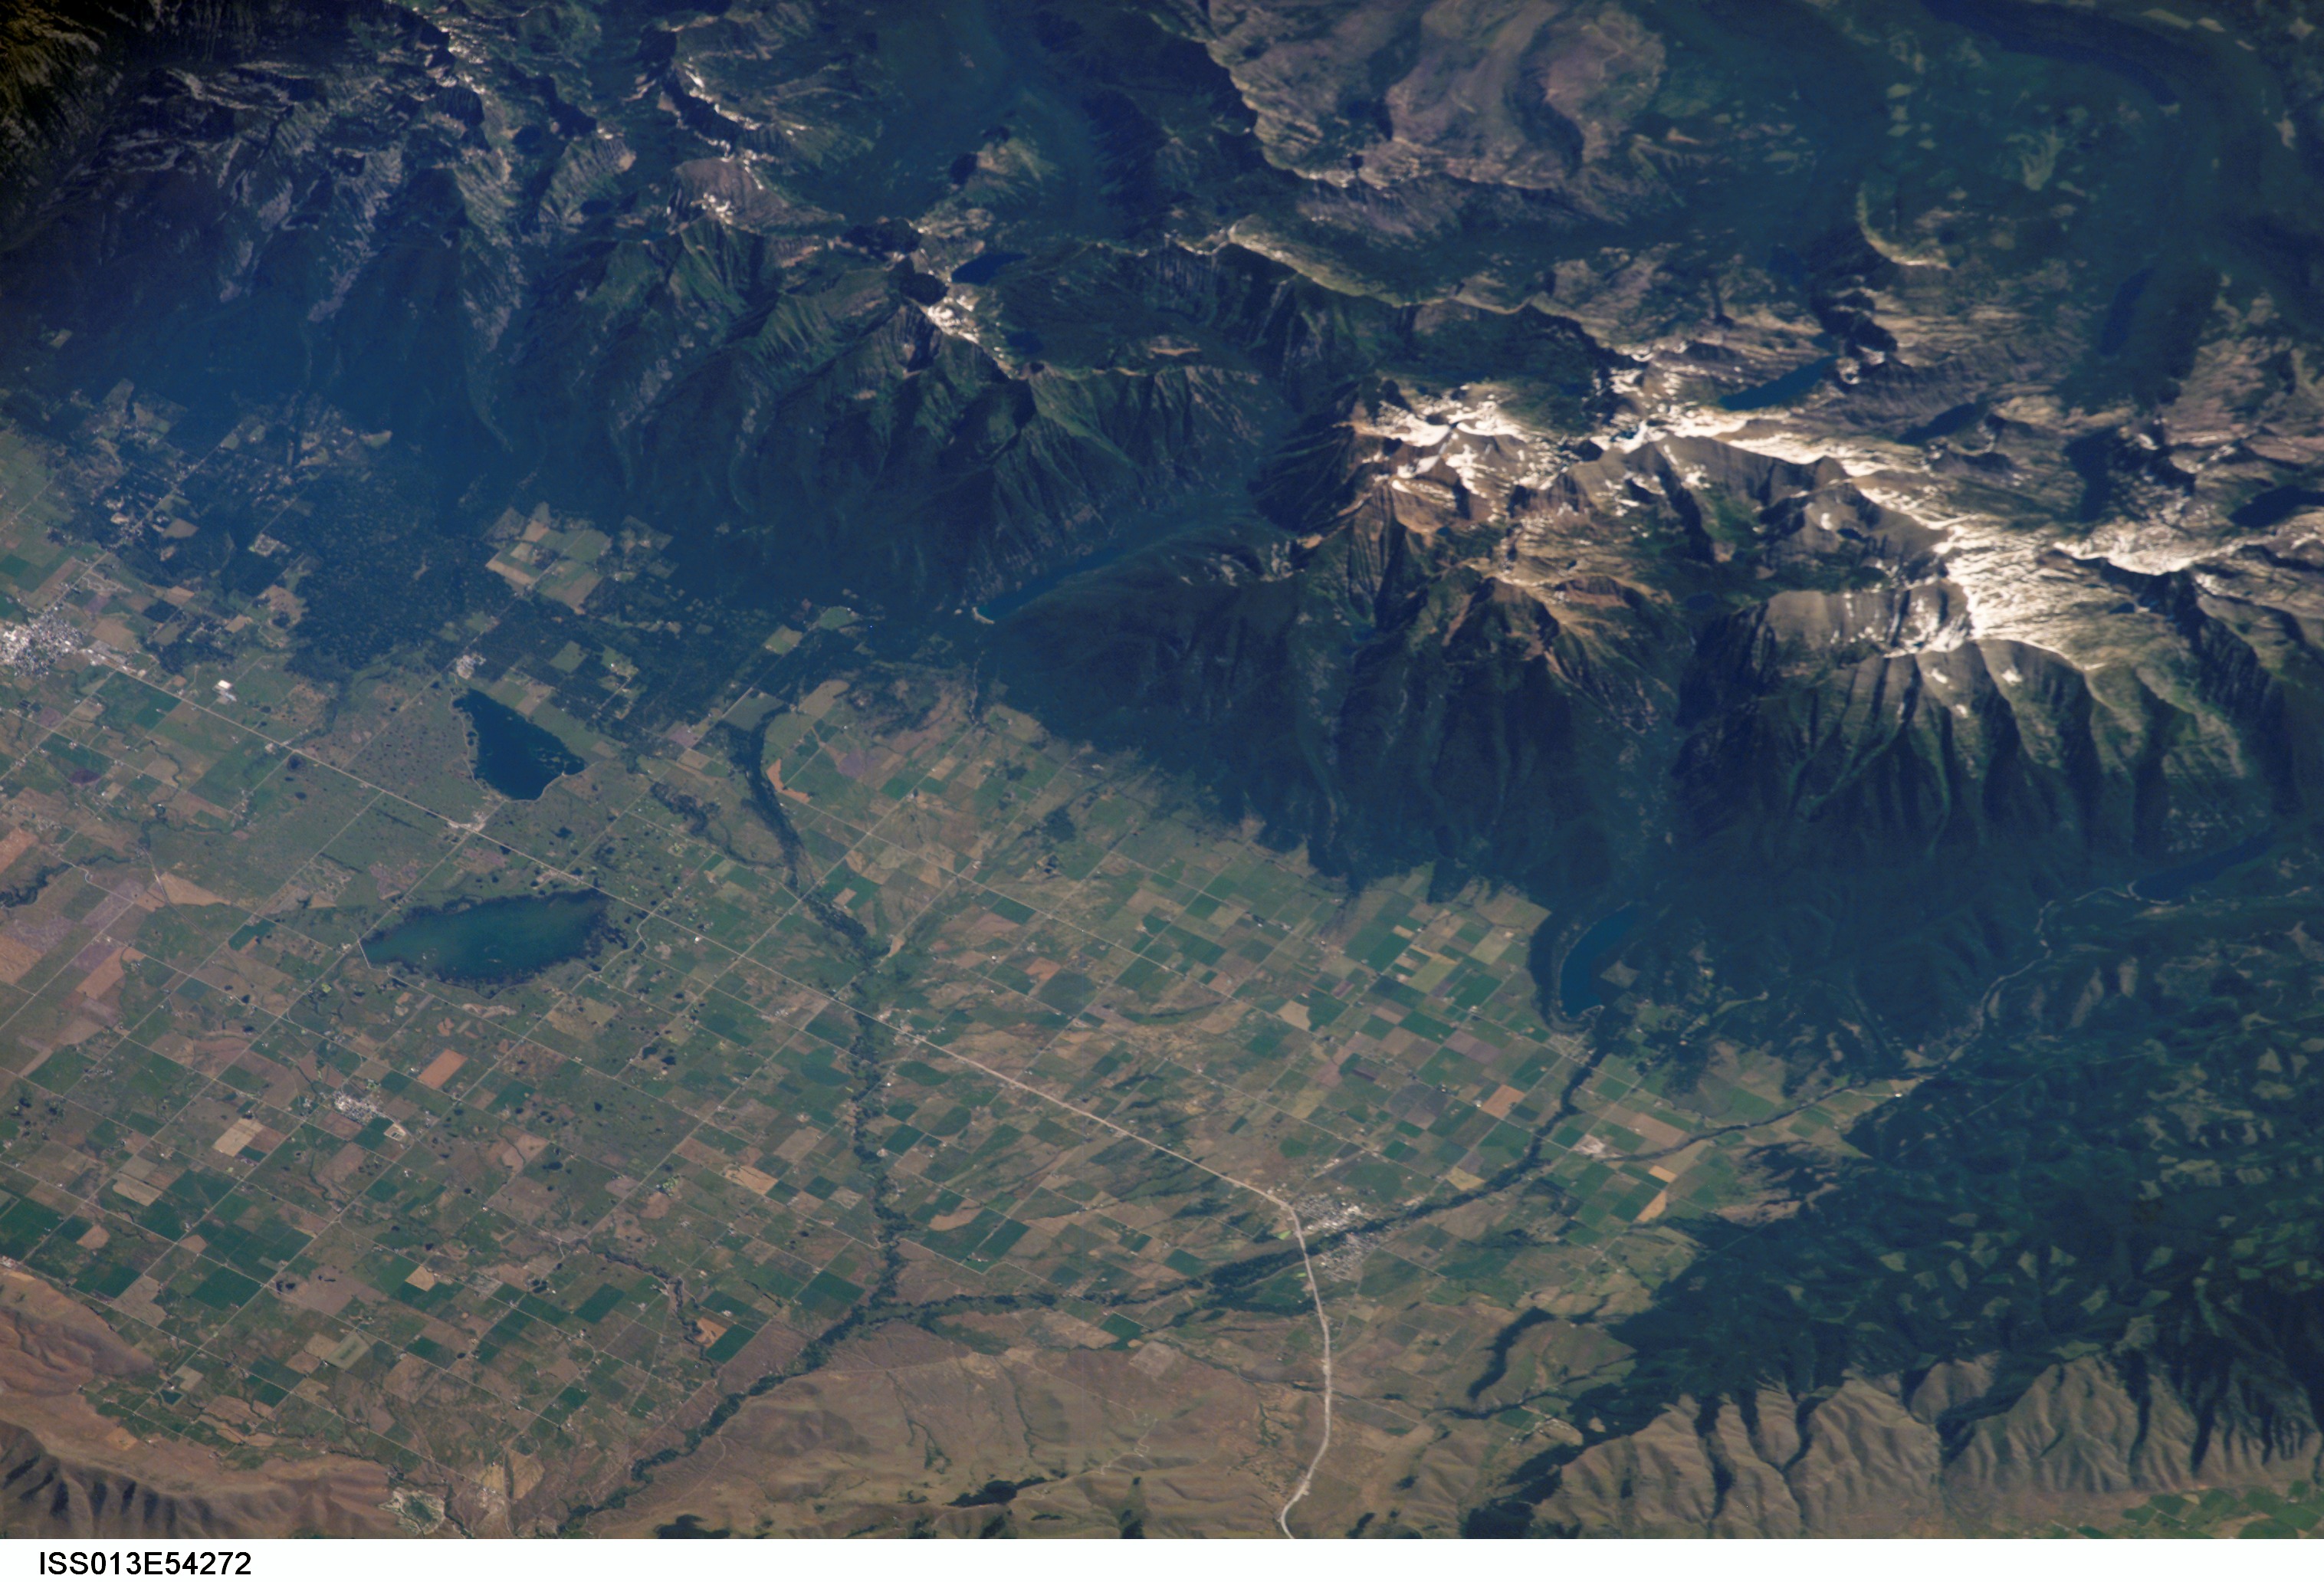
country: USA-MONTANA
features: MISSION MTS., CHARLO
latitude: 47.4
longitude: -114.0
